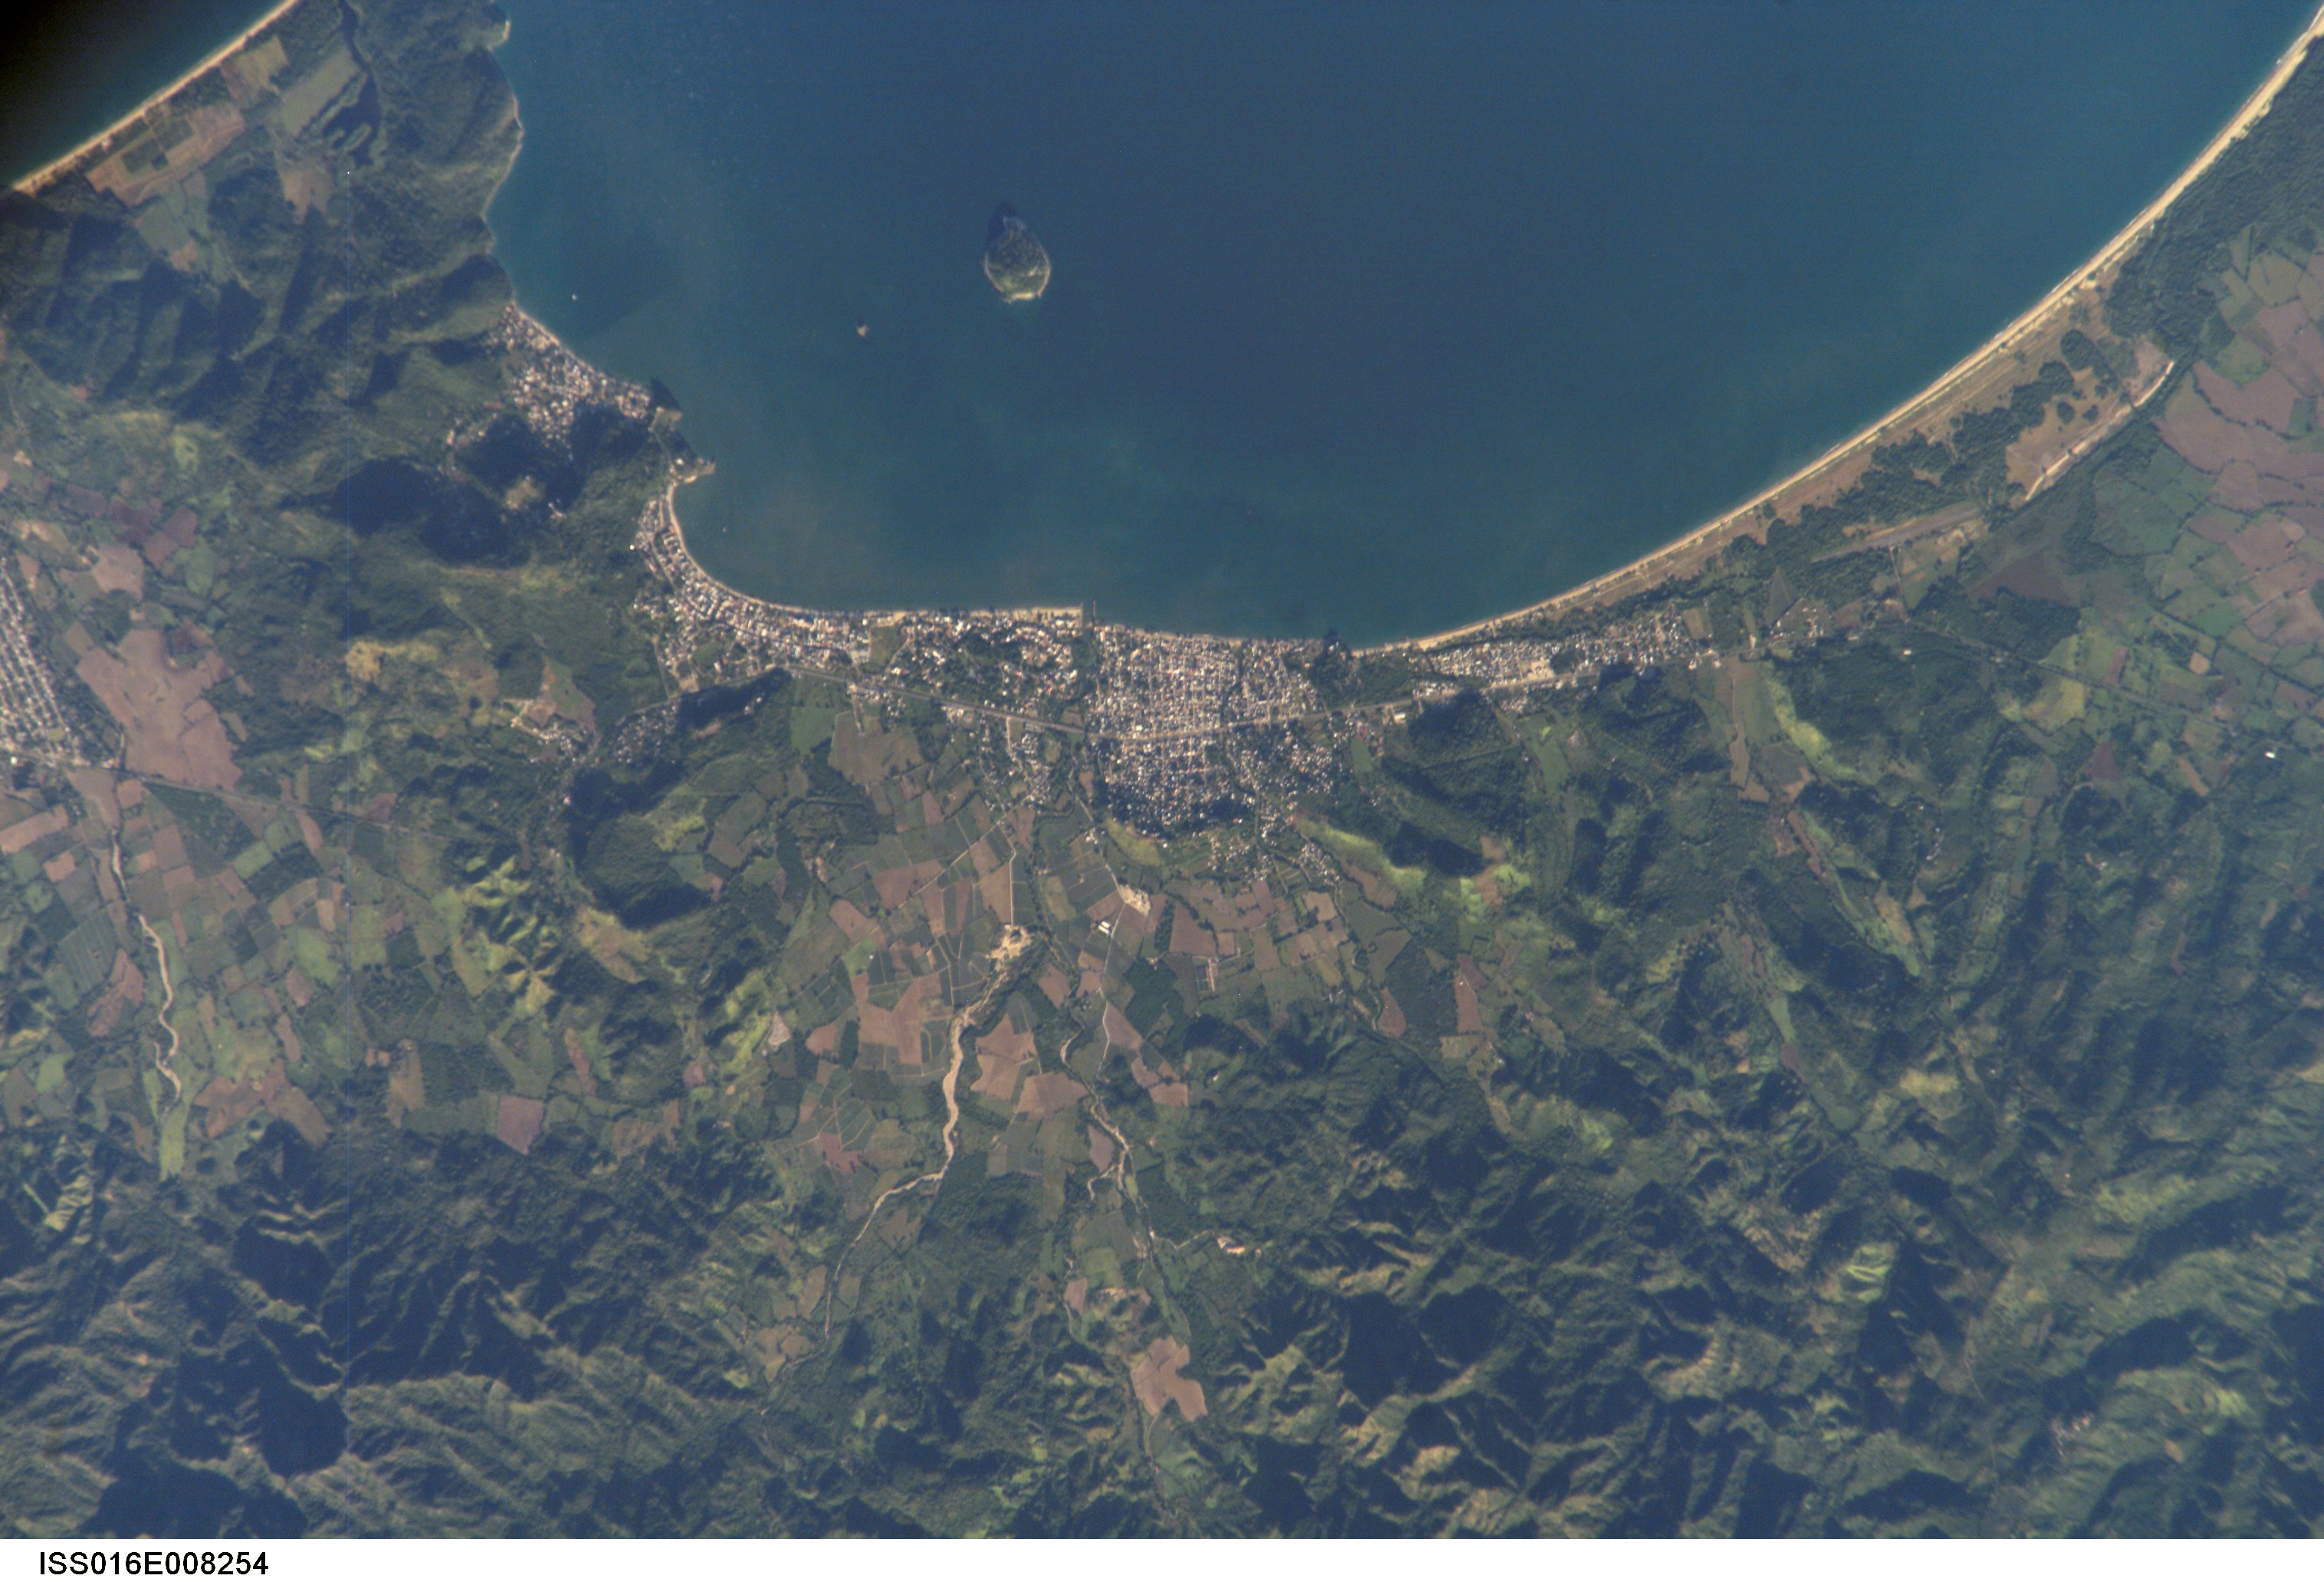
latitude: 21.1
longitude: -105.2
